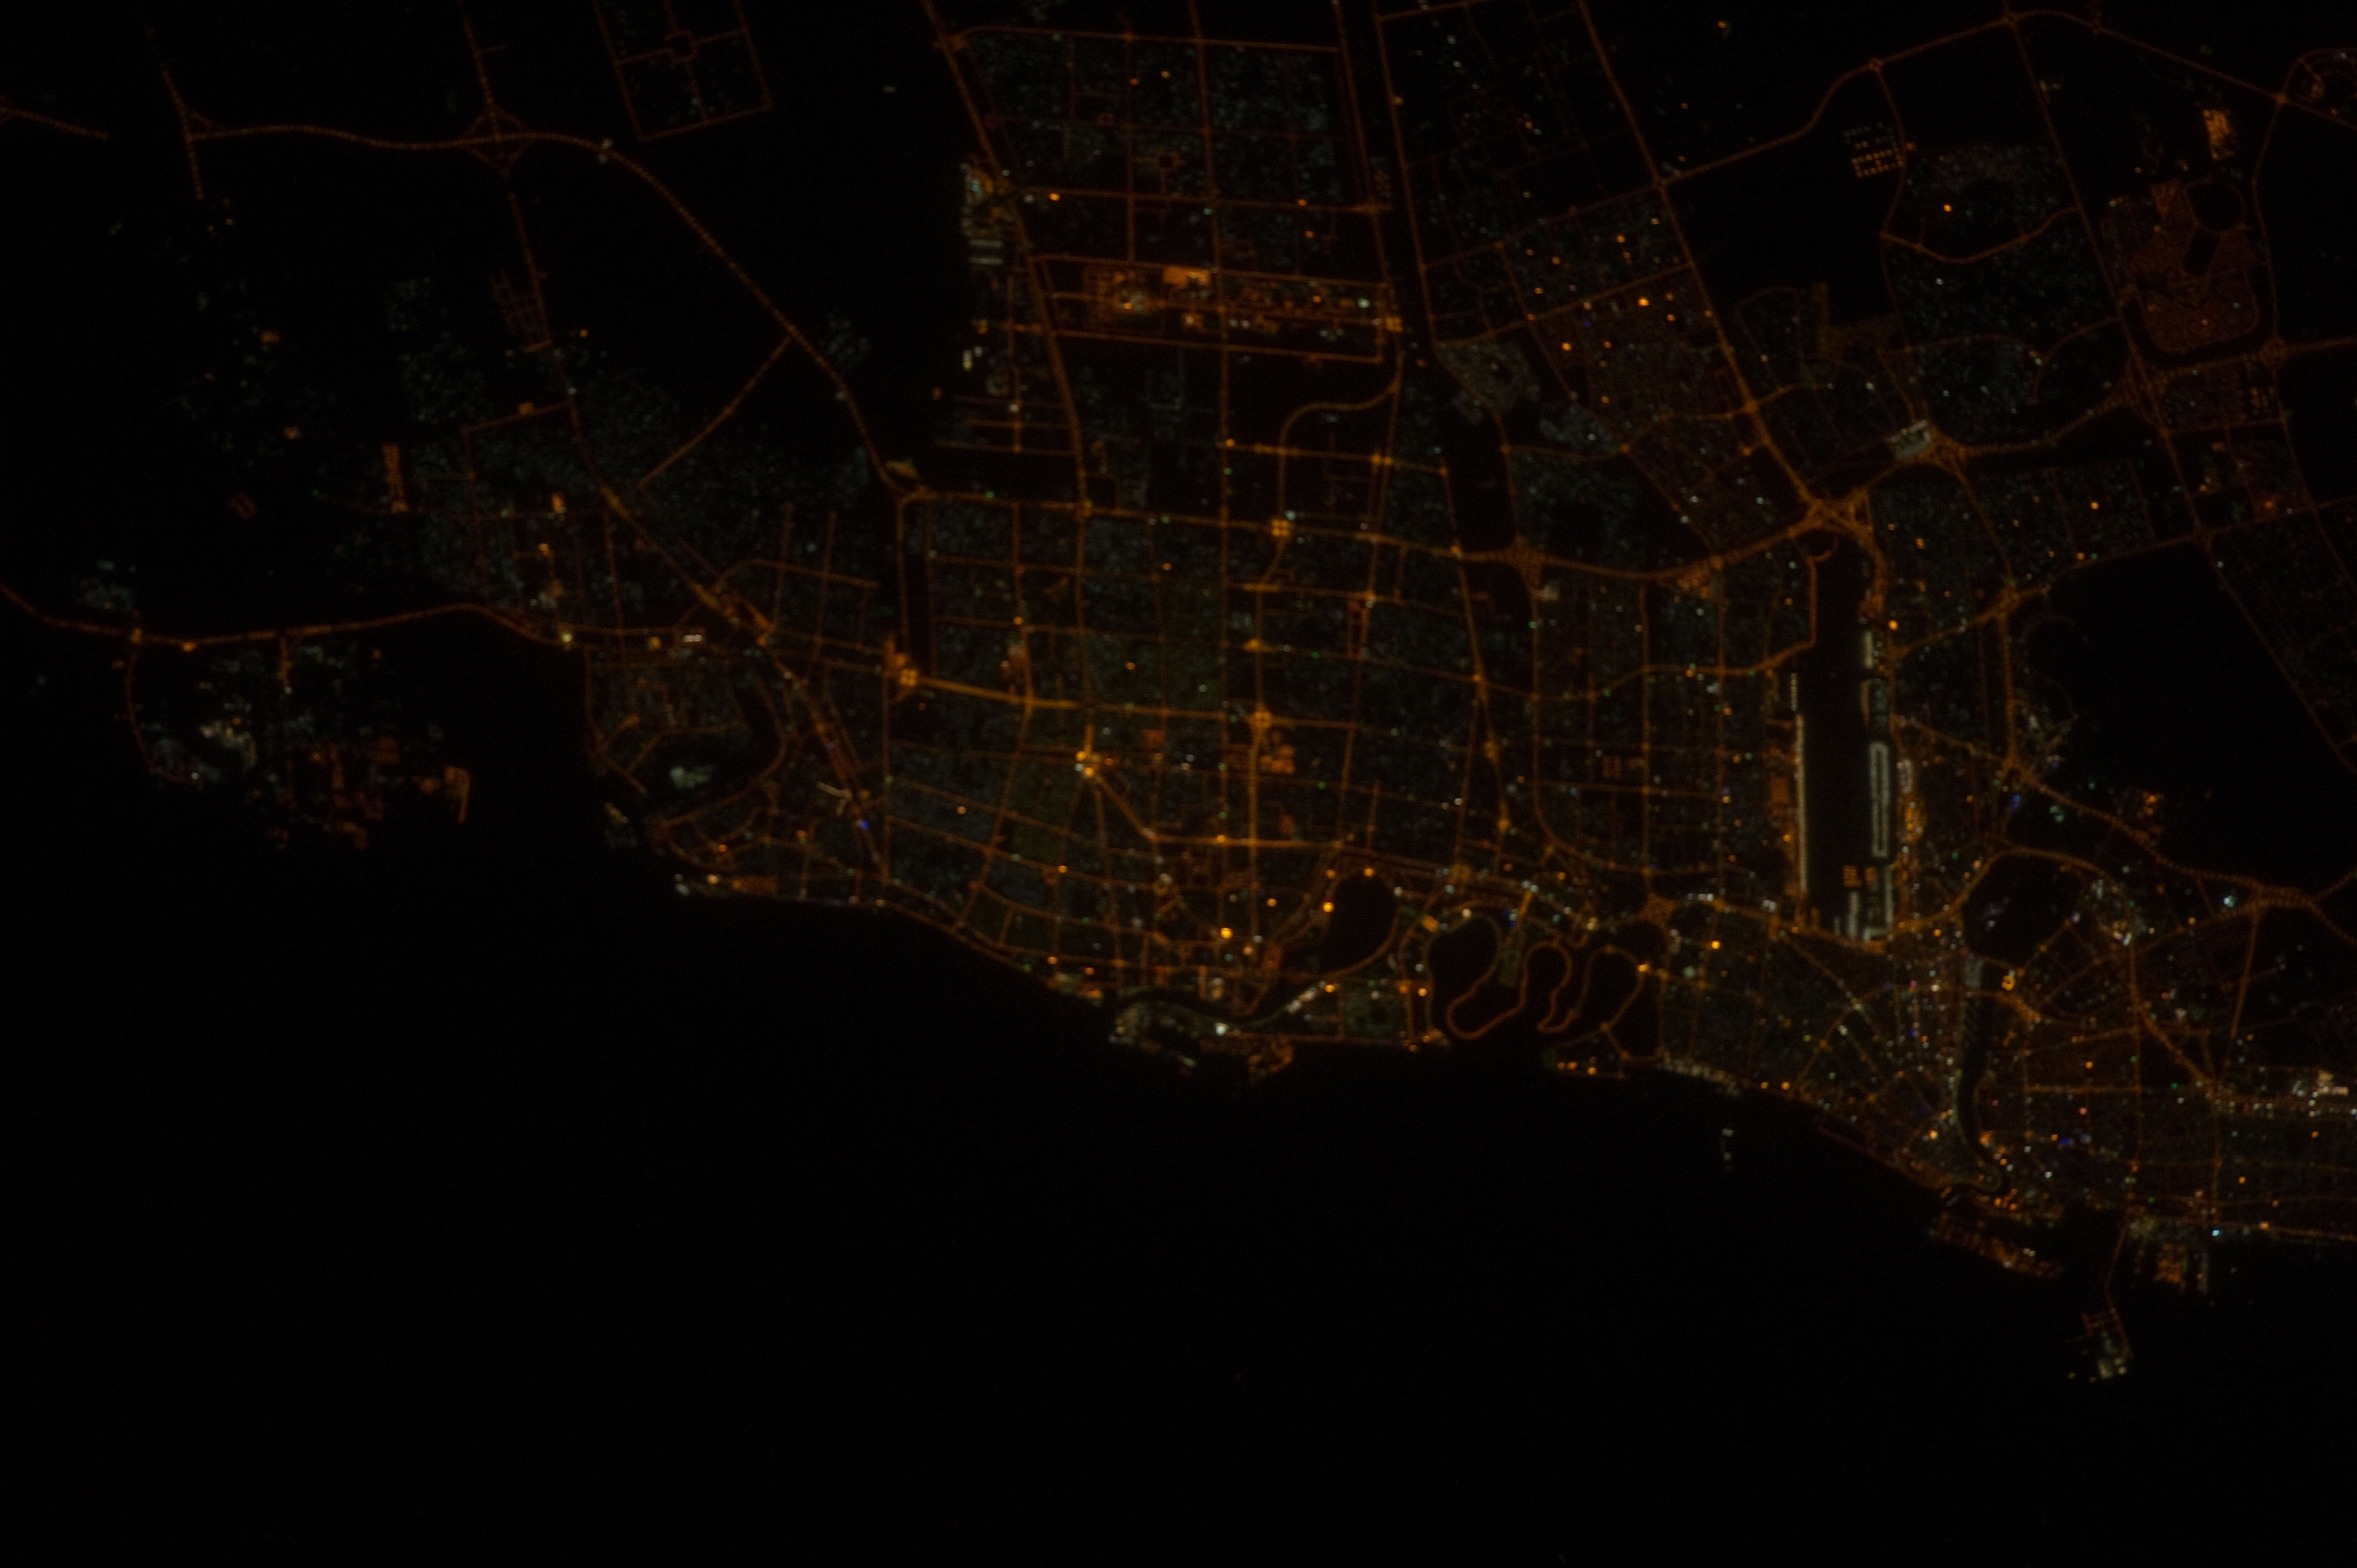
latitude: 25.3
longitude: 55.4
